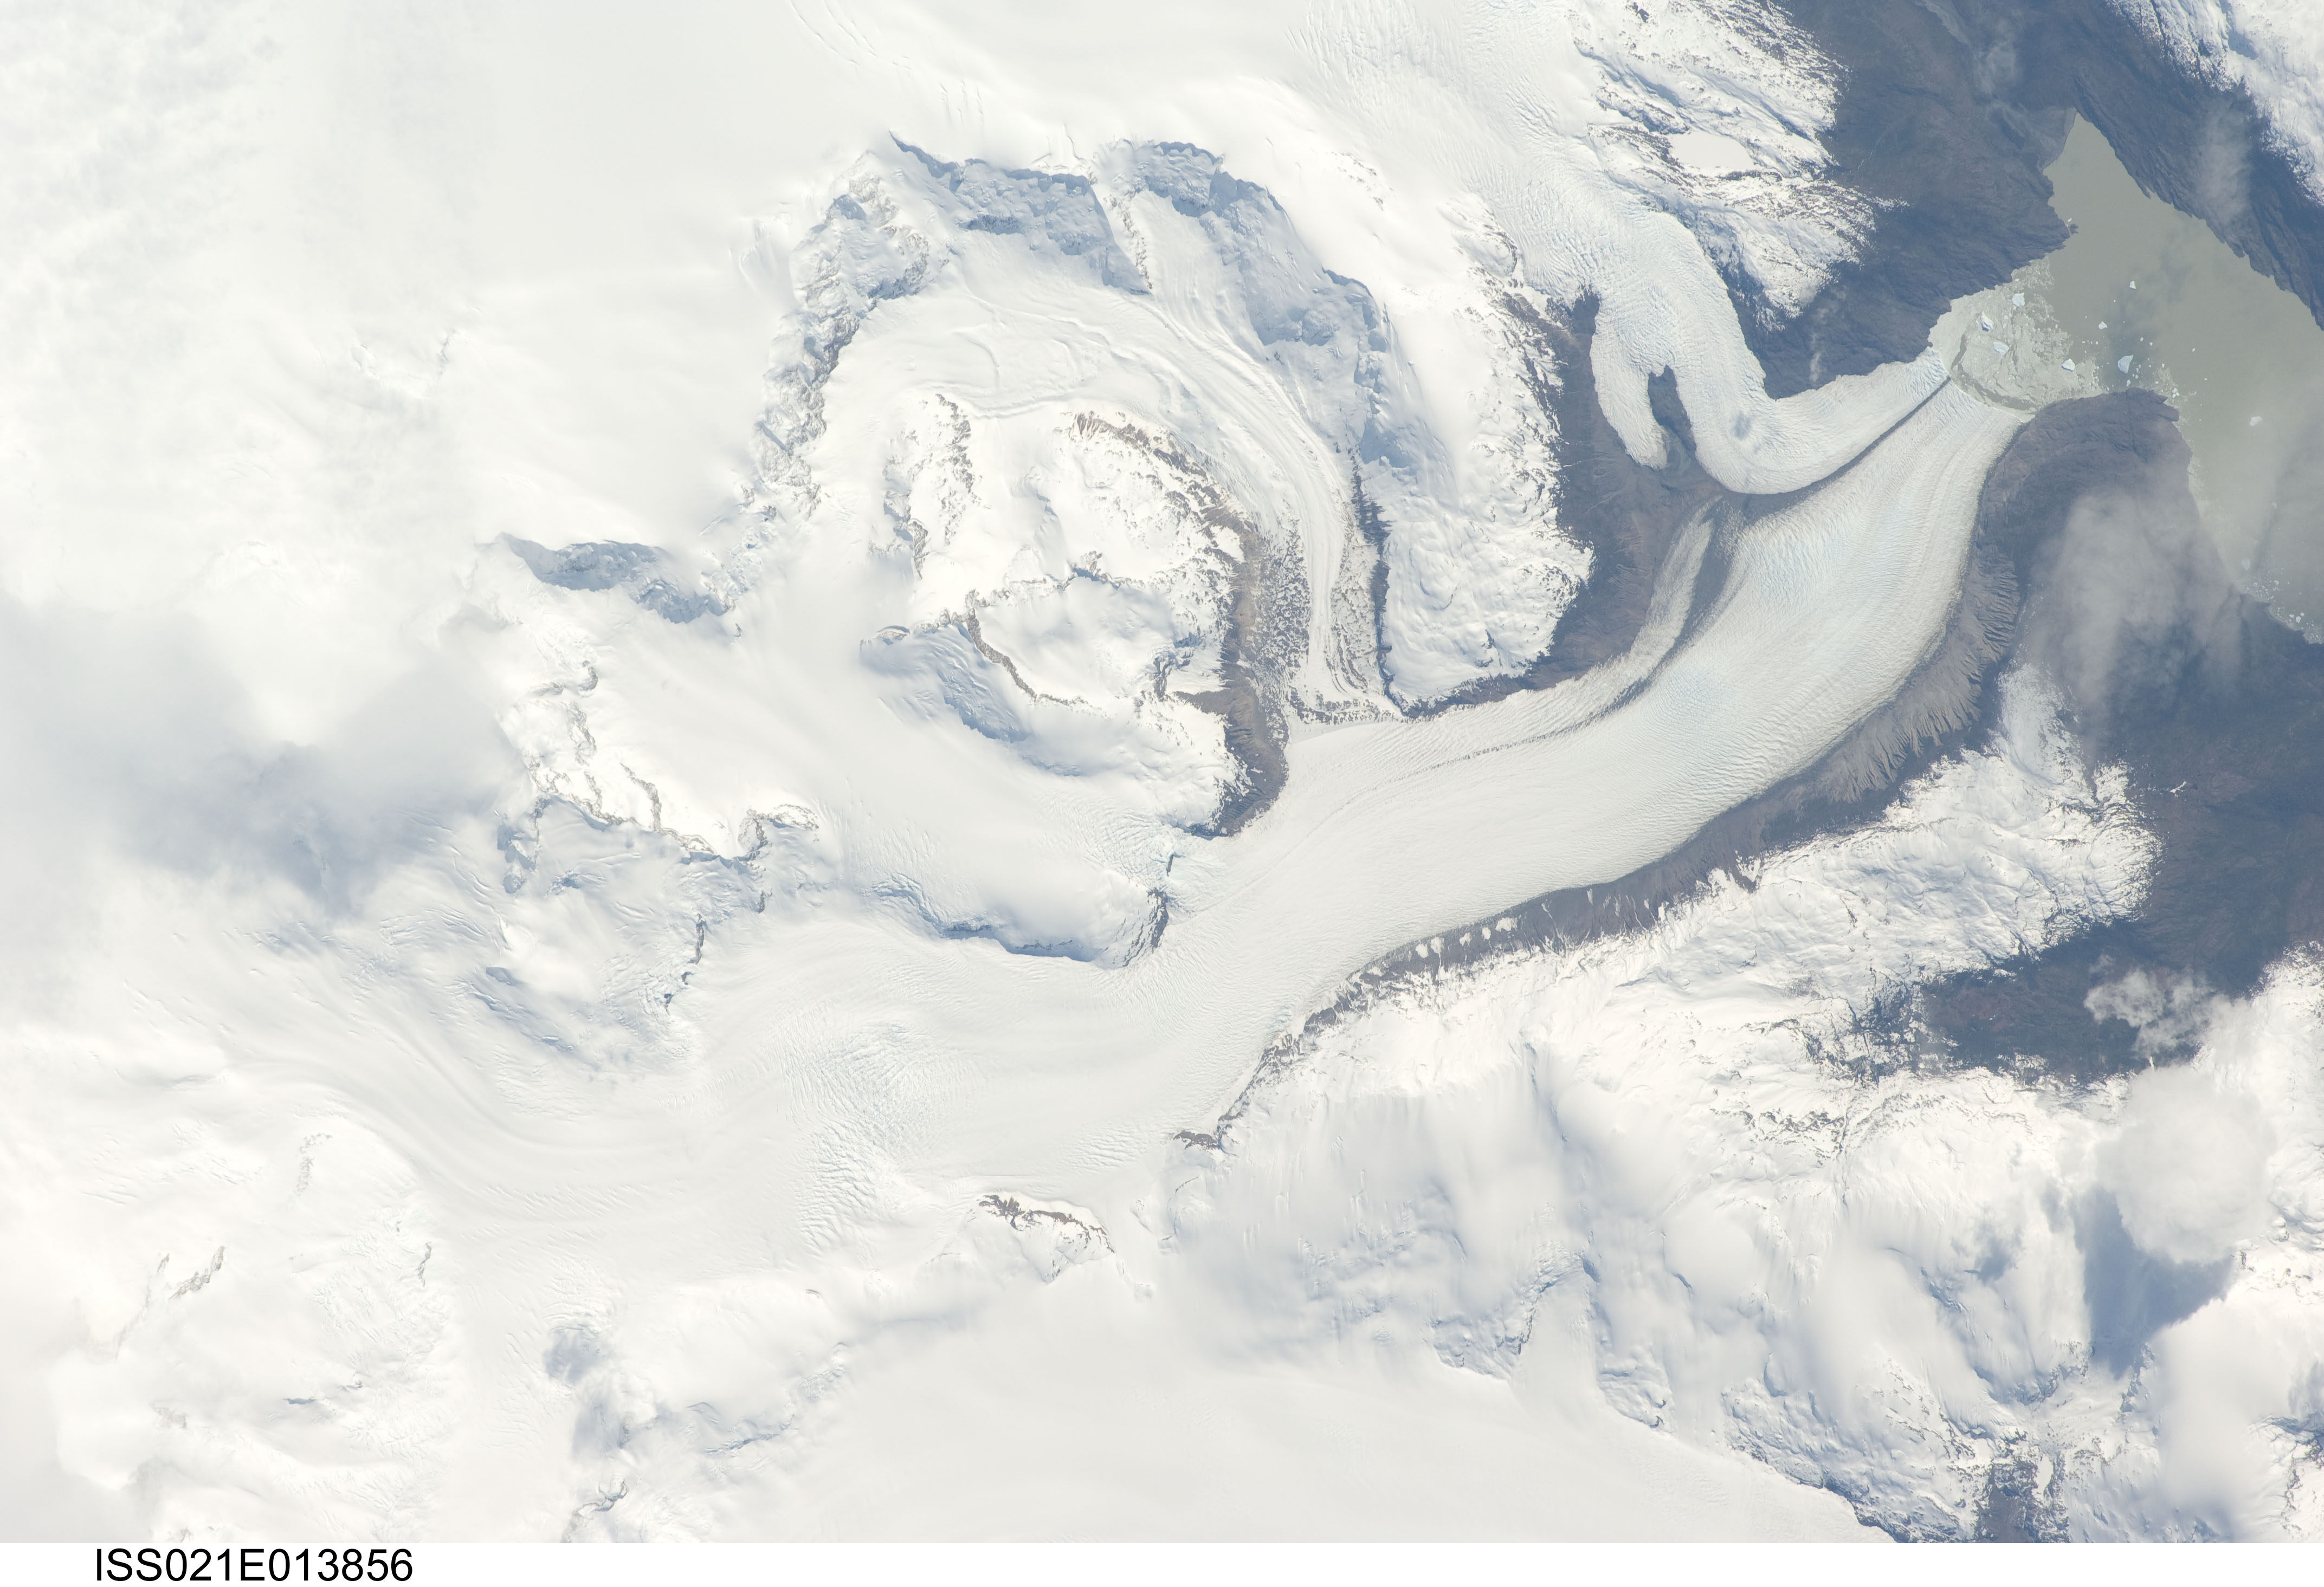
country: CHILE
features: ICE FIELD, LUCIA GLACIER, LAKE, MTS., SNOW
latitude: -48.4
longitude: -73.3
